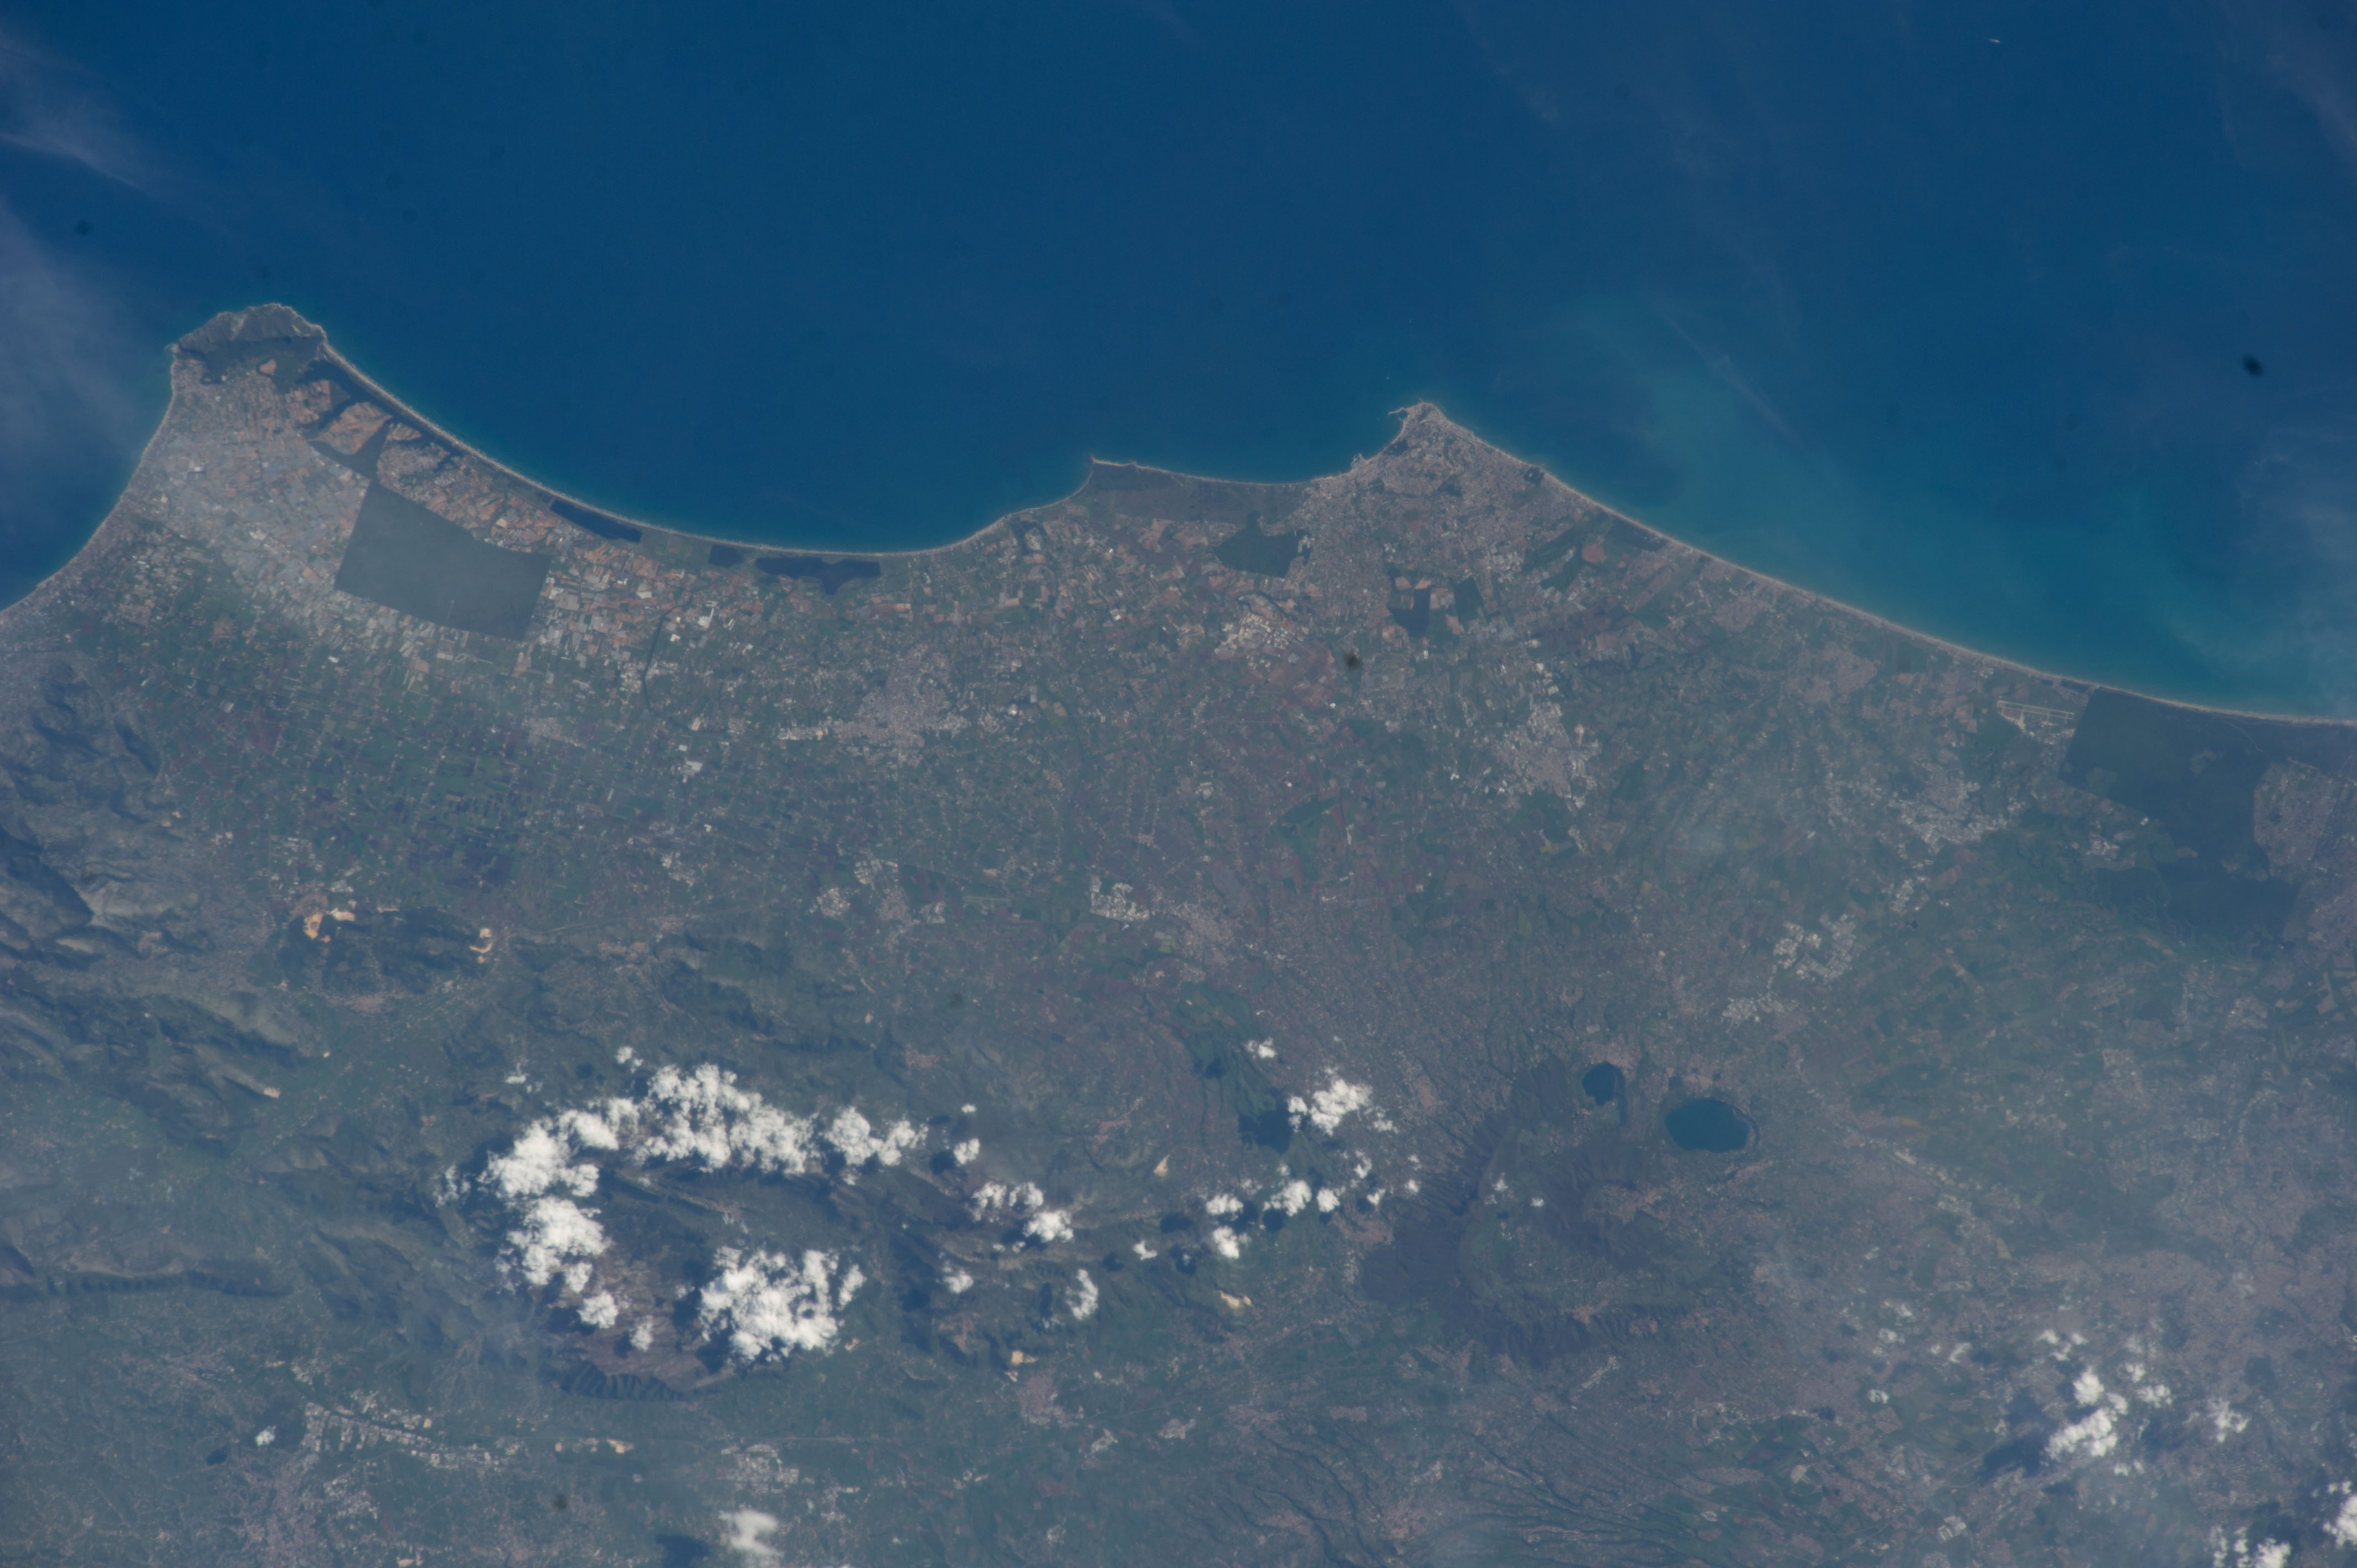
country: ITALY
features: ROME, COASTLINE, ITALY, FIUMICINO CITY, DECIMA MALAFEDE NATURAL RESERVE
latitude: 41.5
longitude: 12.8
